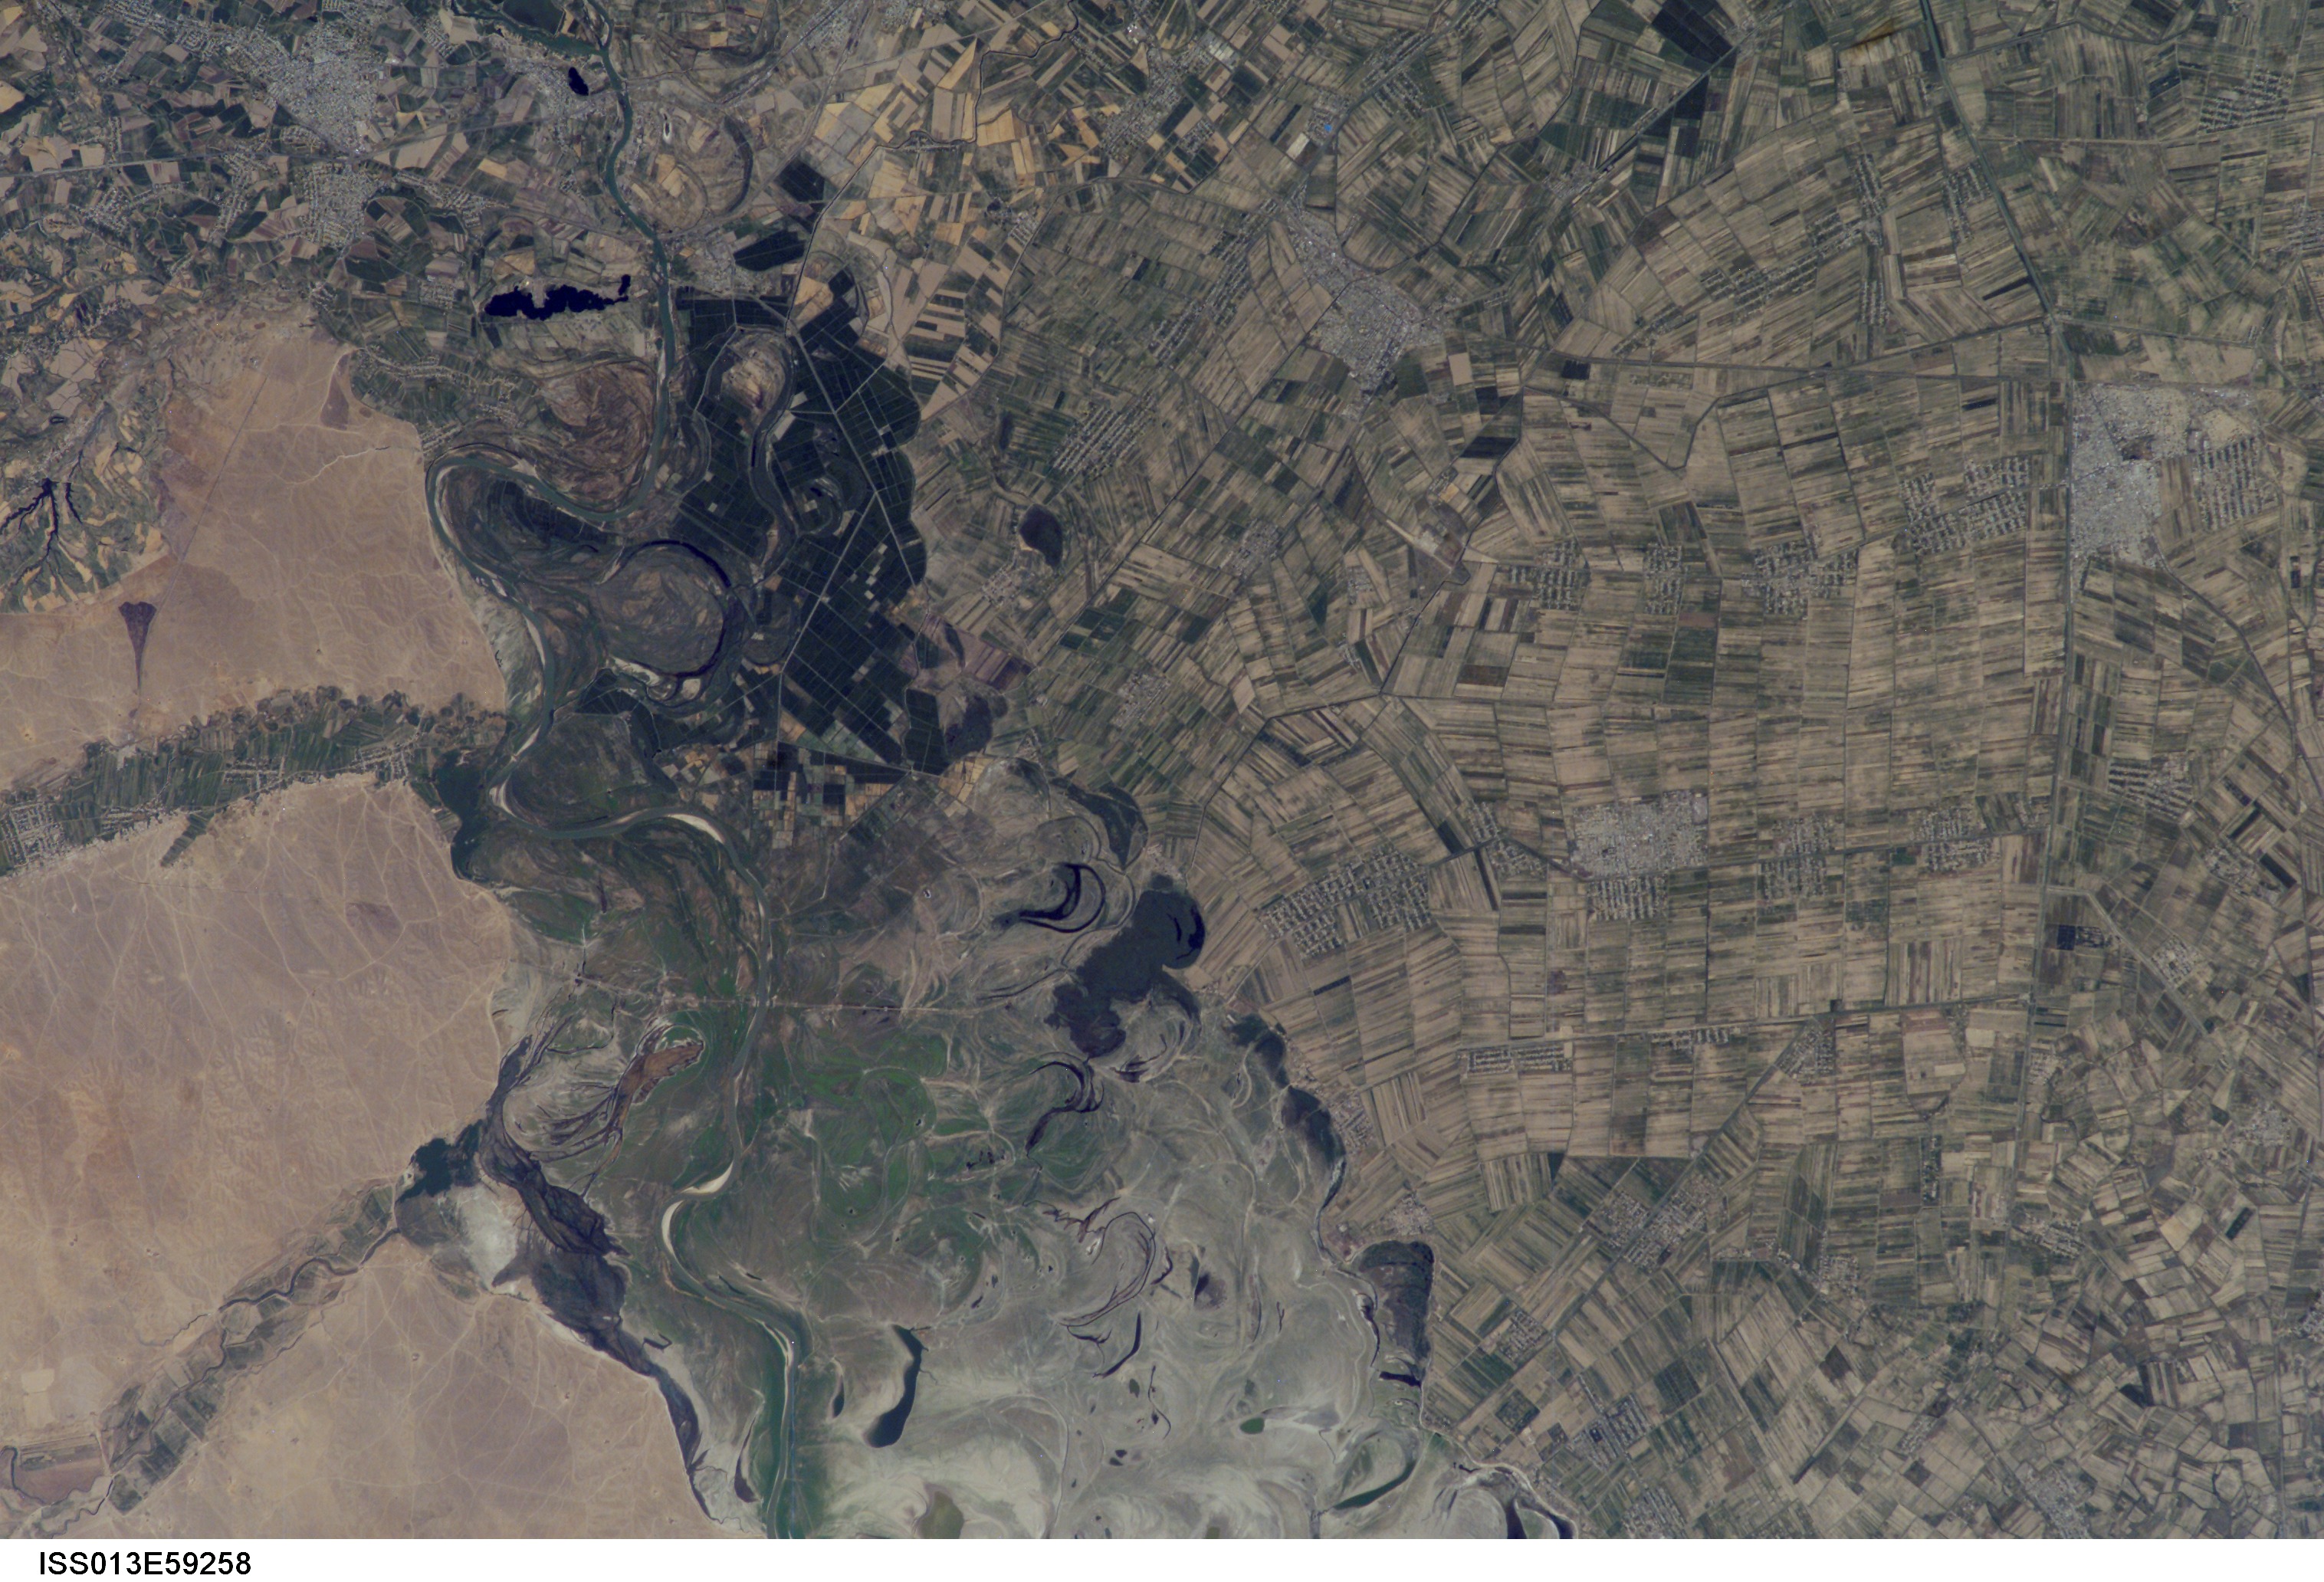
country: KAZAKHSTAN
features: SYRDAR'YA R. V., AGR., TOWNS
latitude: 41.0
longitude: 68.5
